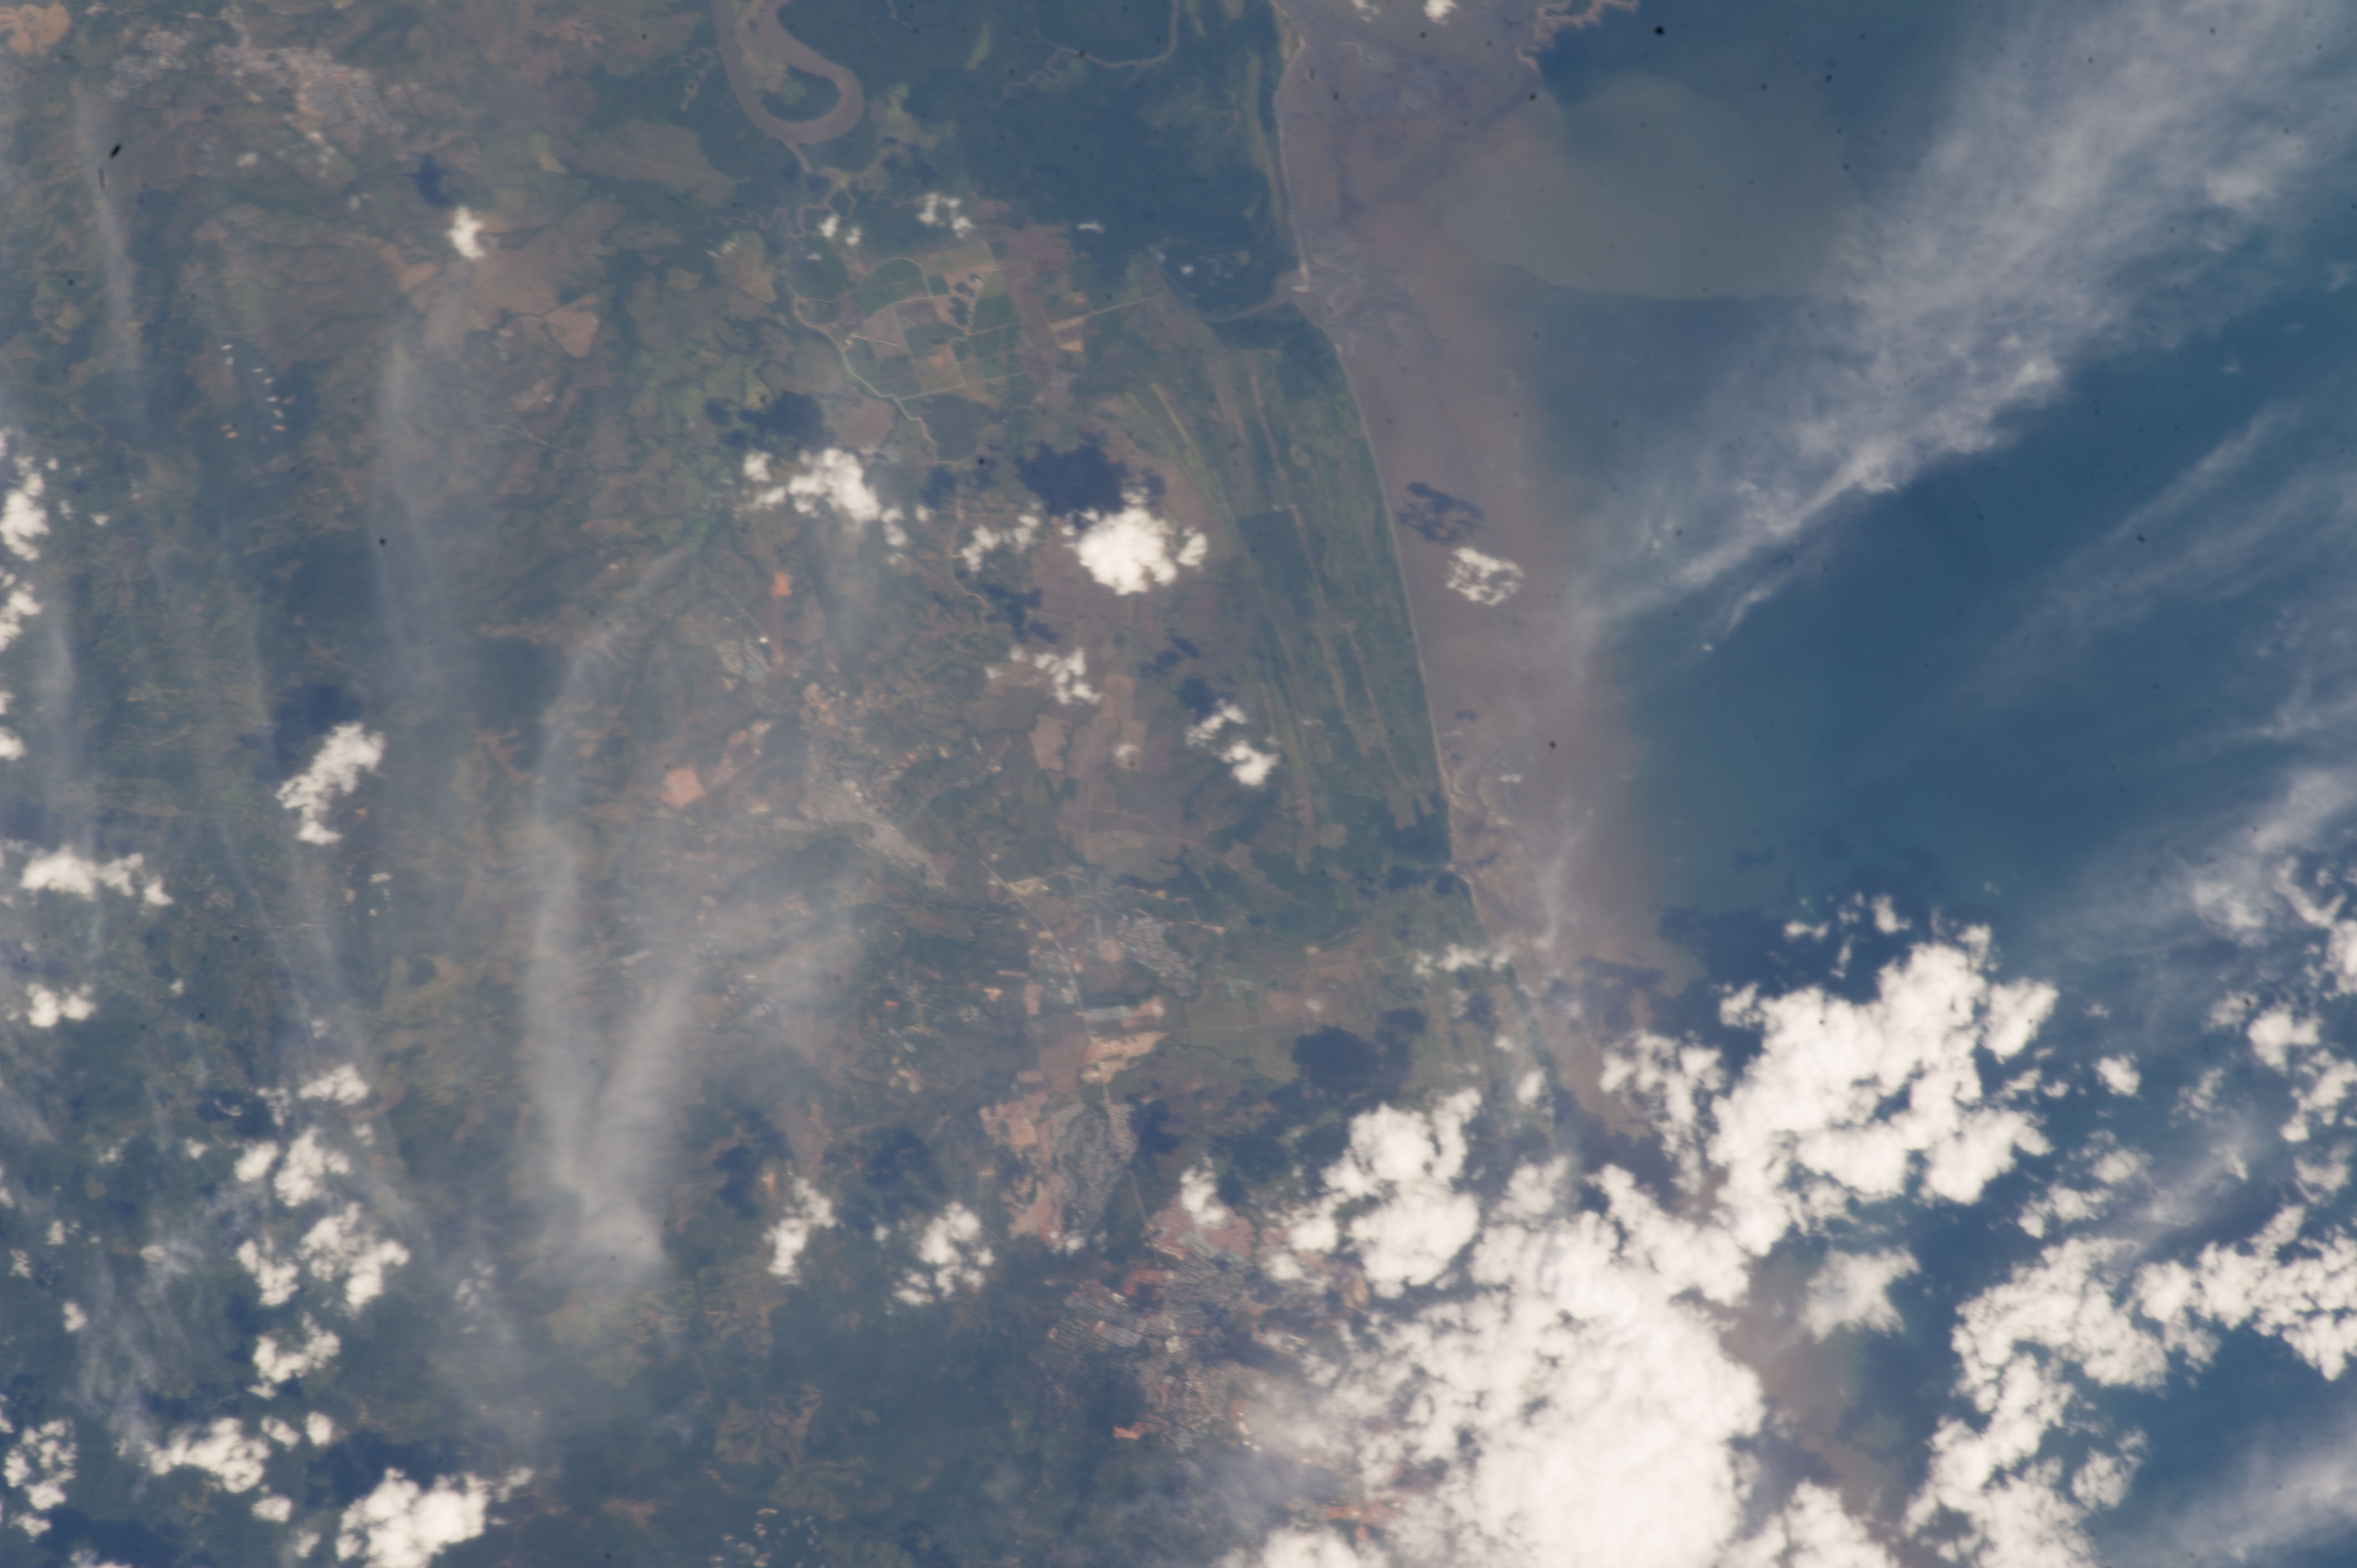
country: PANAMA
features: BAYANO R., SEDIMENT, AGR., BAY OF PANAMA, CHEPO, CHEPILLO I.
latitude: 9.0
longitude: -79.5
